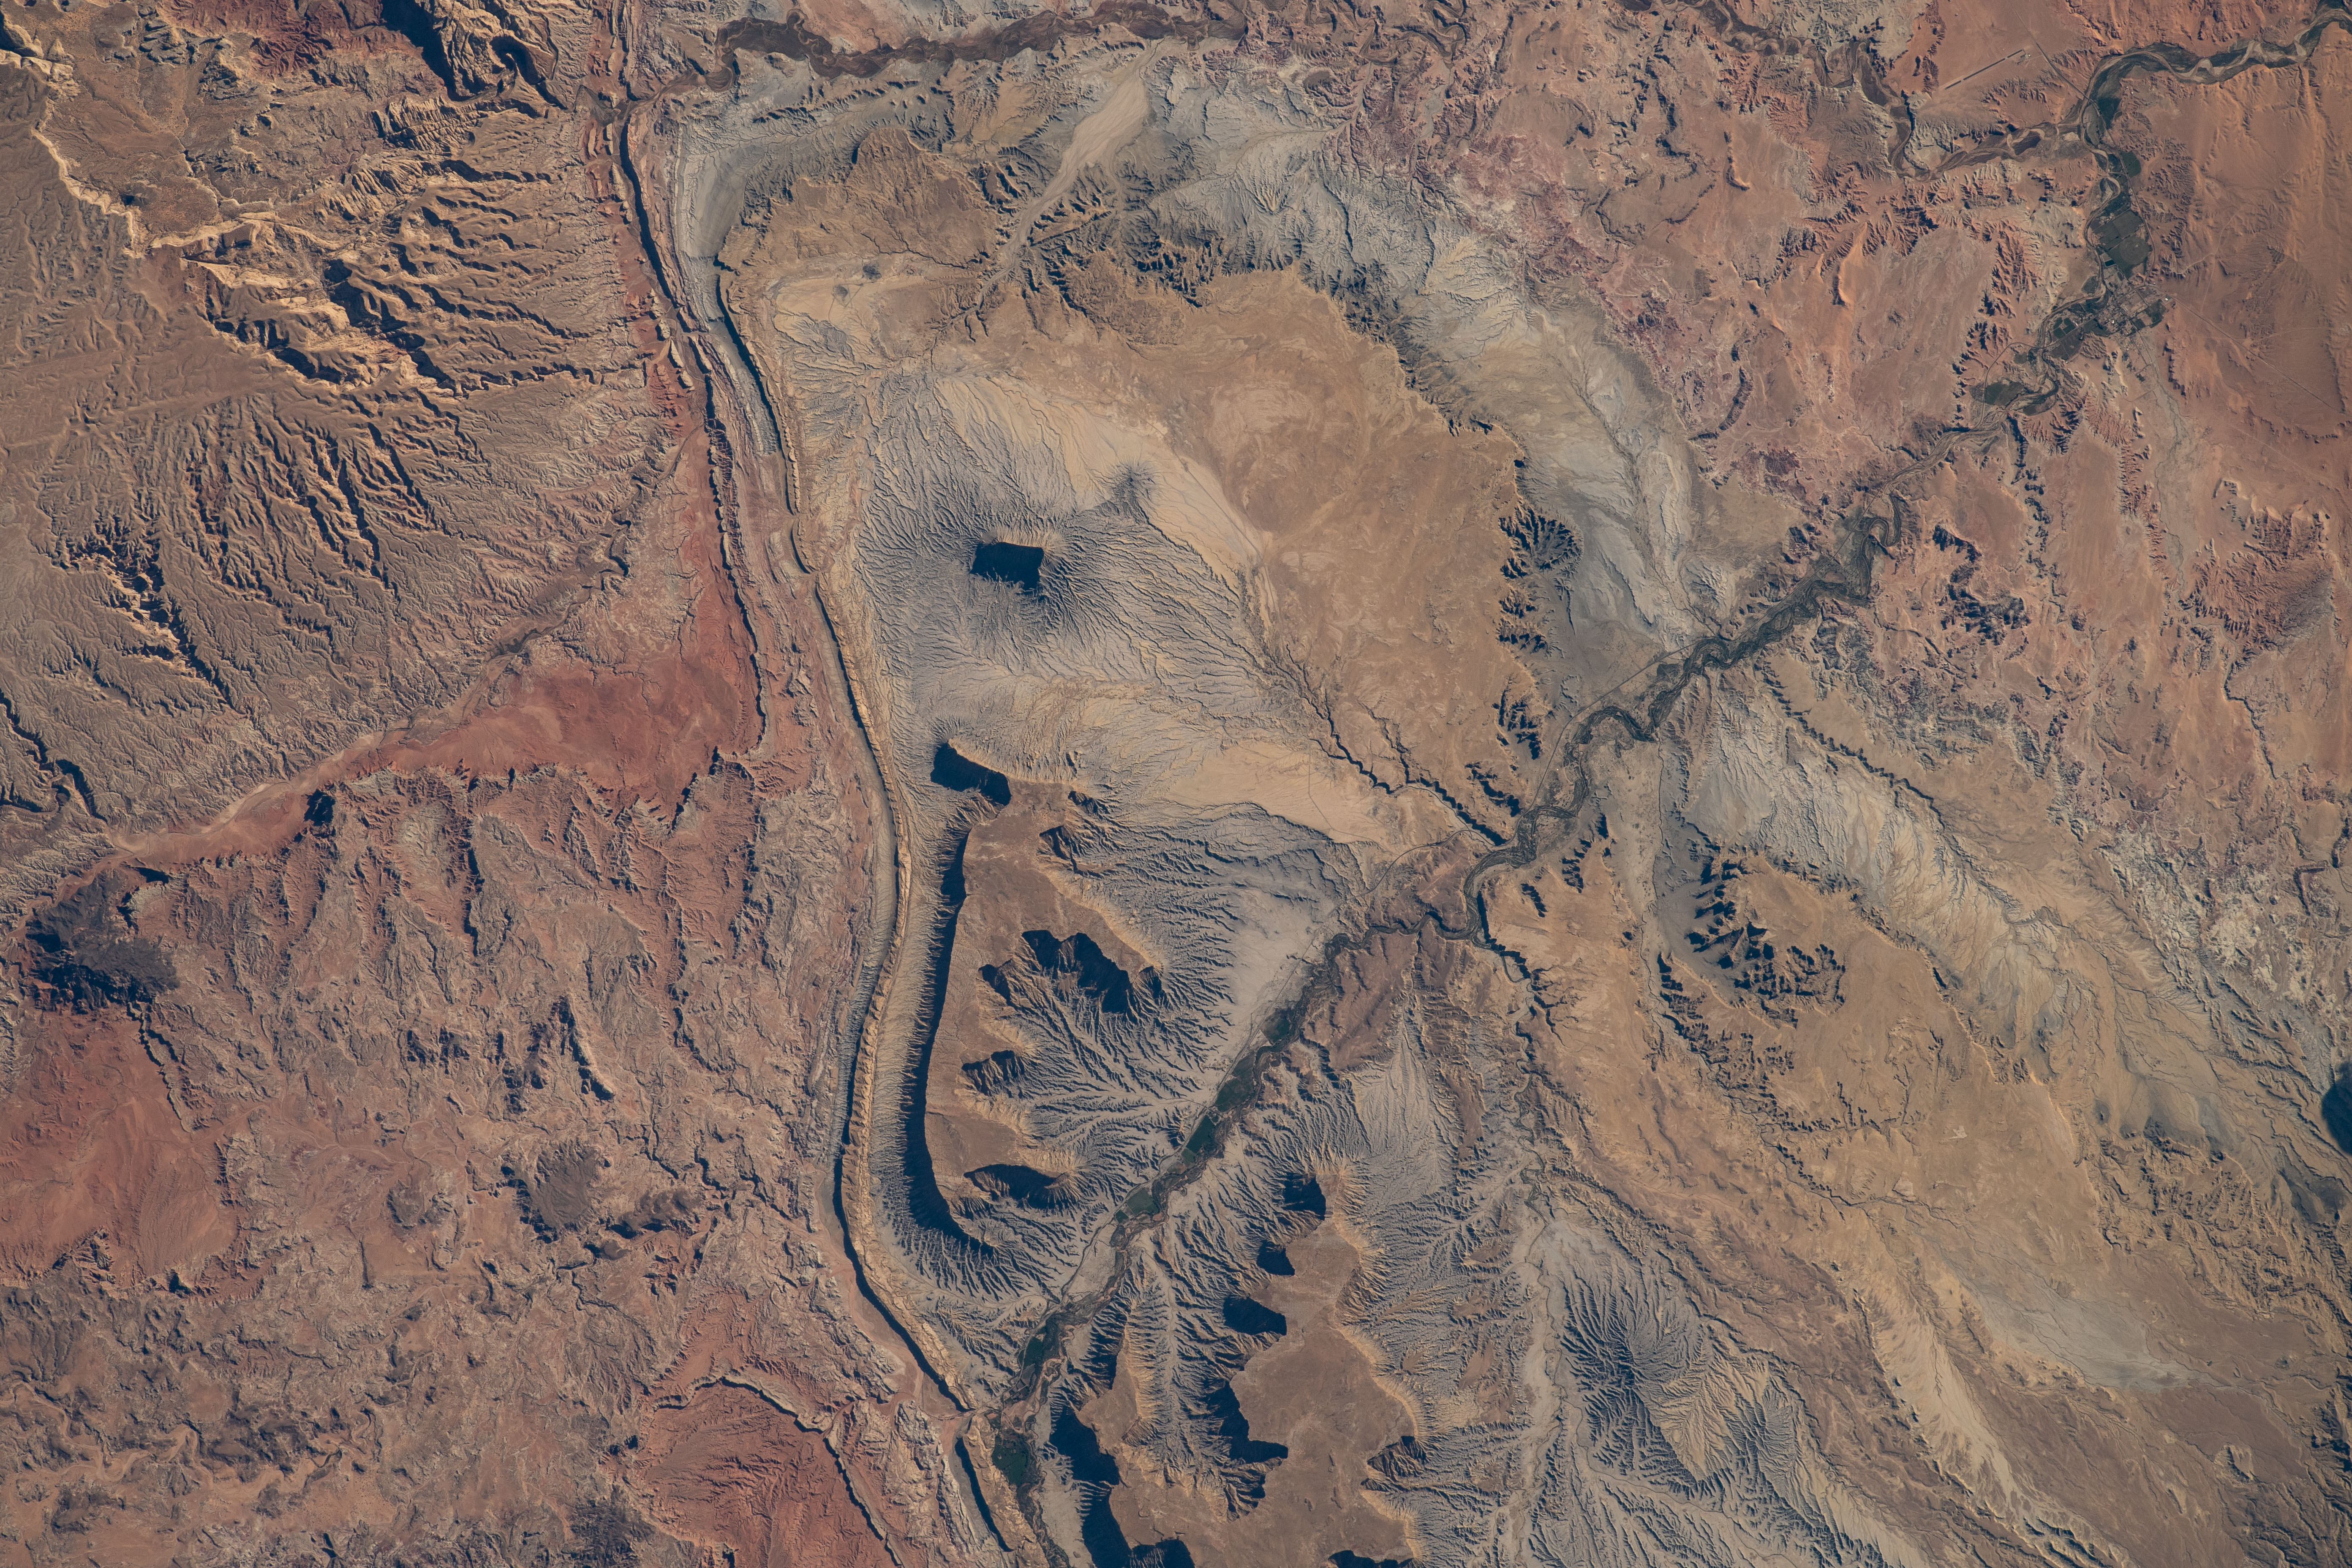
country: USA-UTAH
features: FREMONT RIVER, SOUTH CAINEVILLE MESA, NORTH CAINEVILLE MESA, FACTORY BUTTE
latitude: 38.4
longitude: -110.9
